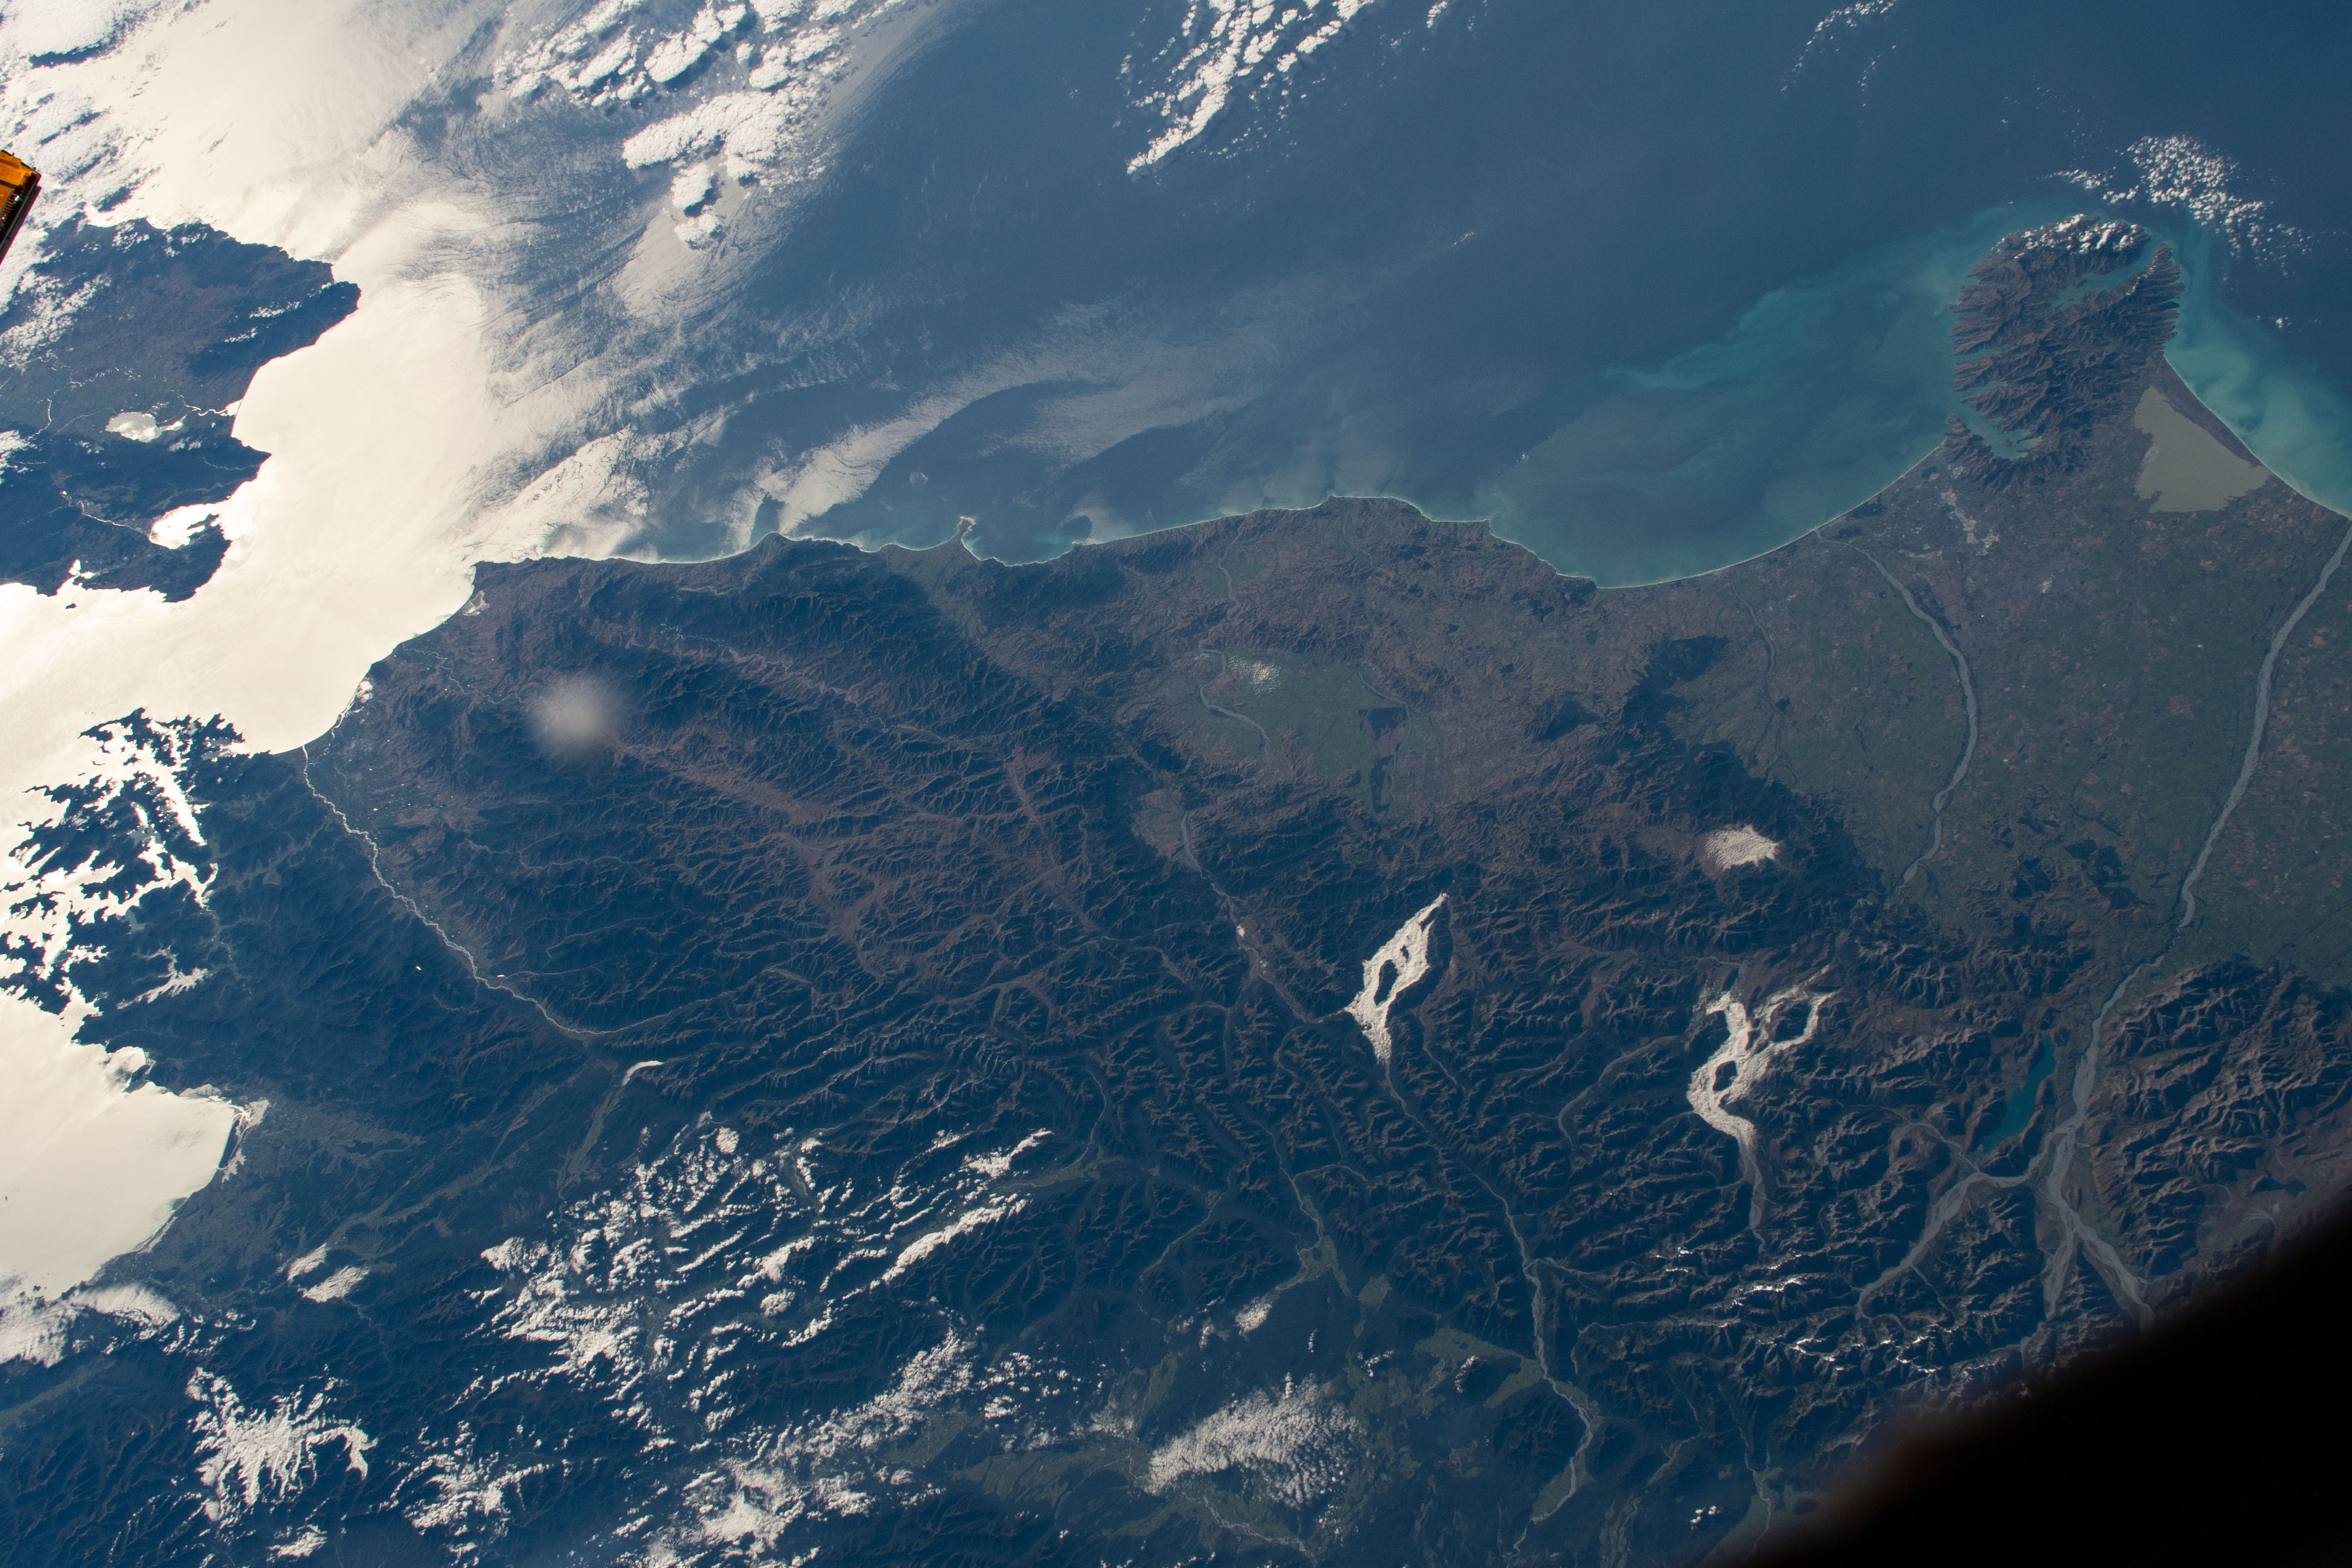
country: NEW ZEALAND-SI
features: AKAORA, TASMAN BAY, ARAPAWA ISLAND
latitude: -42.5
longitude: 173.0
